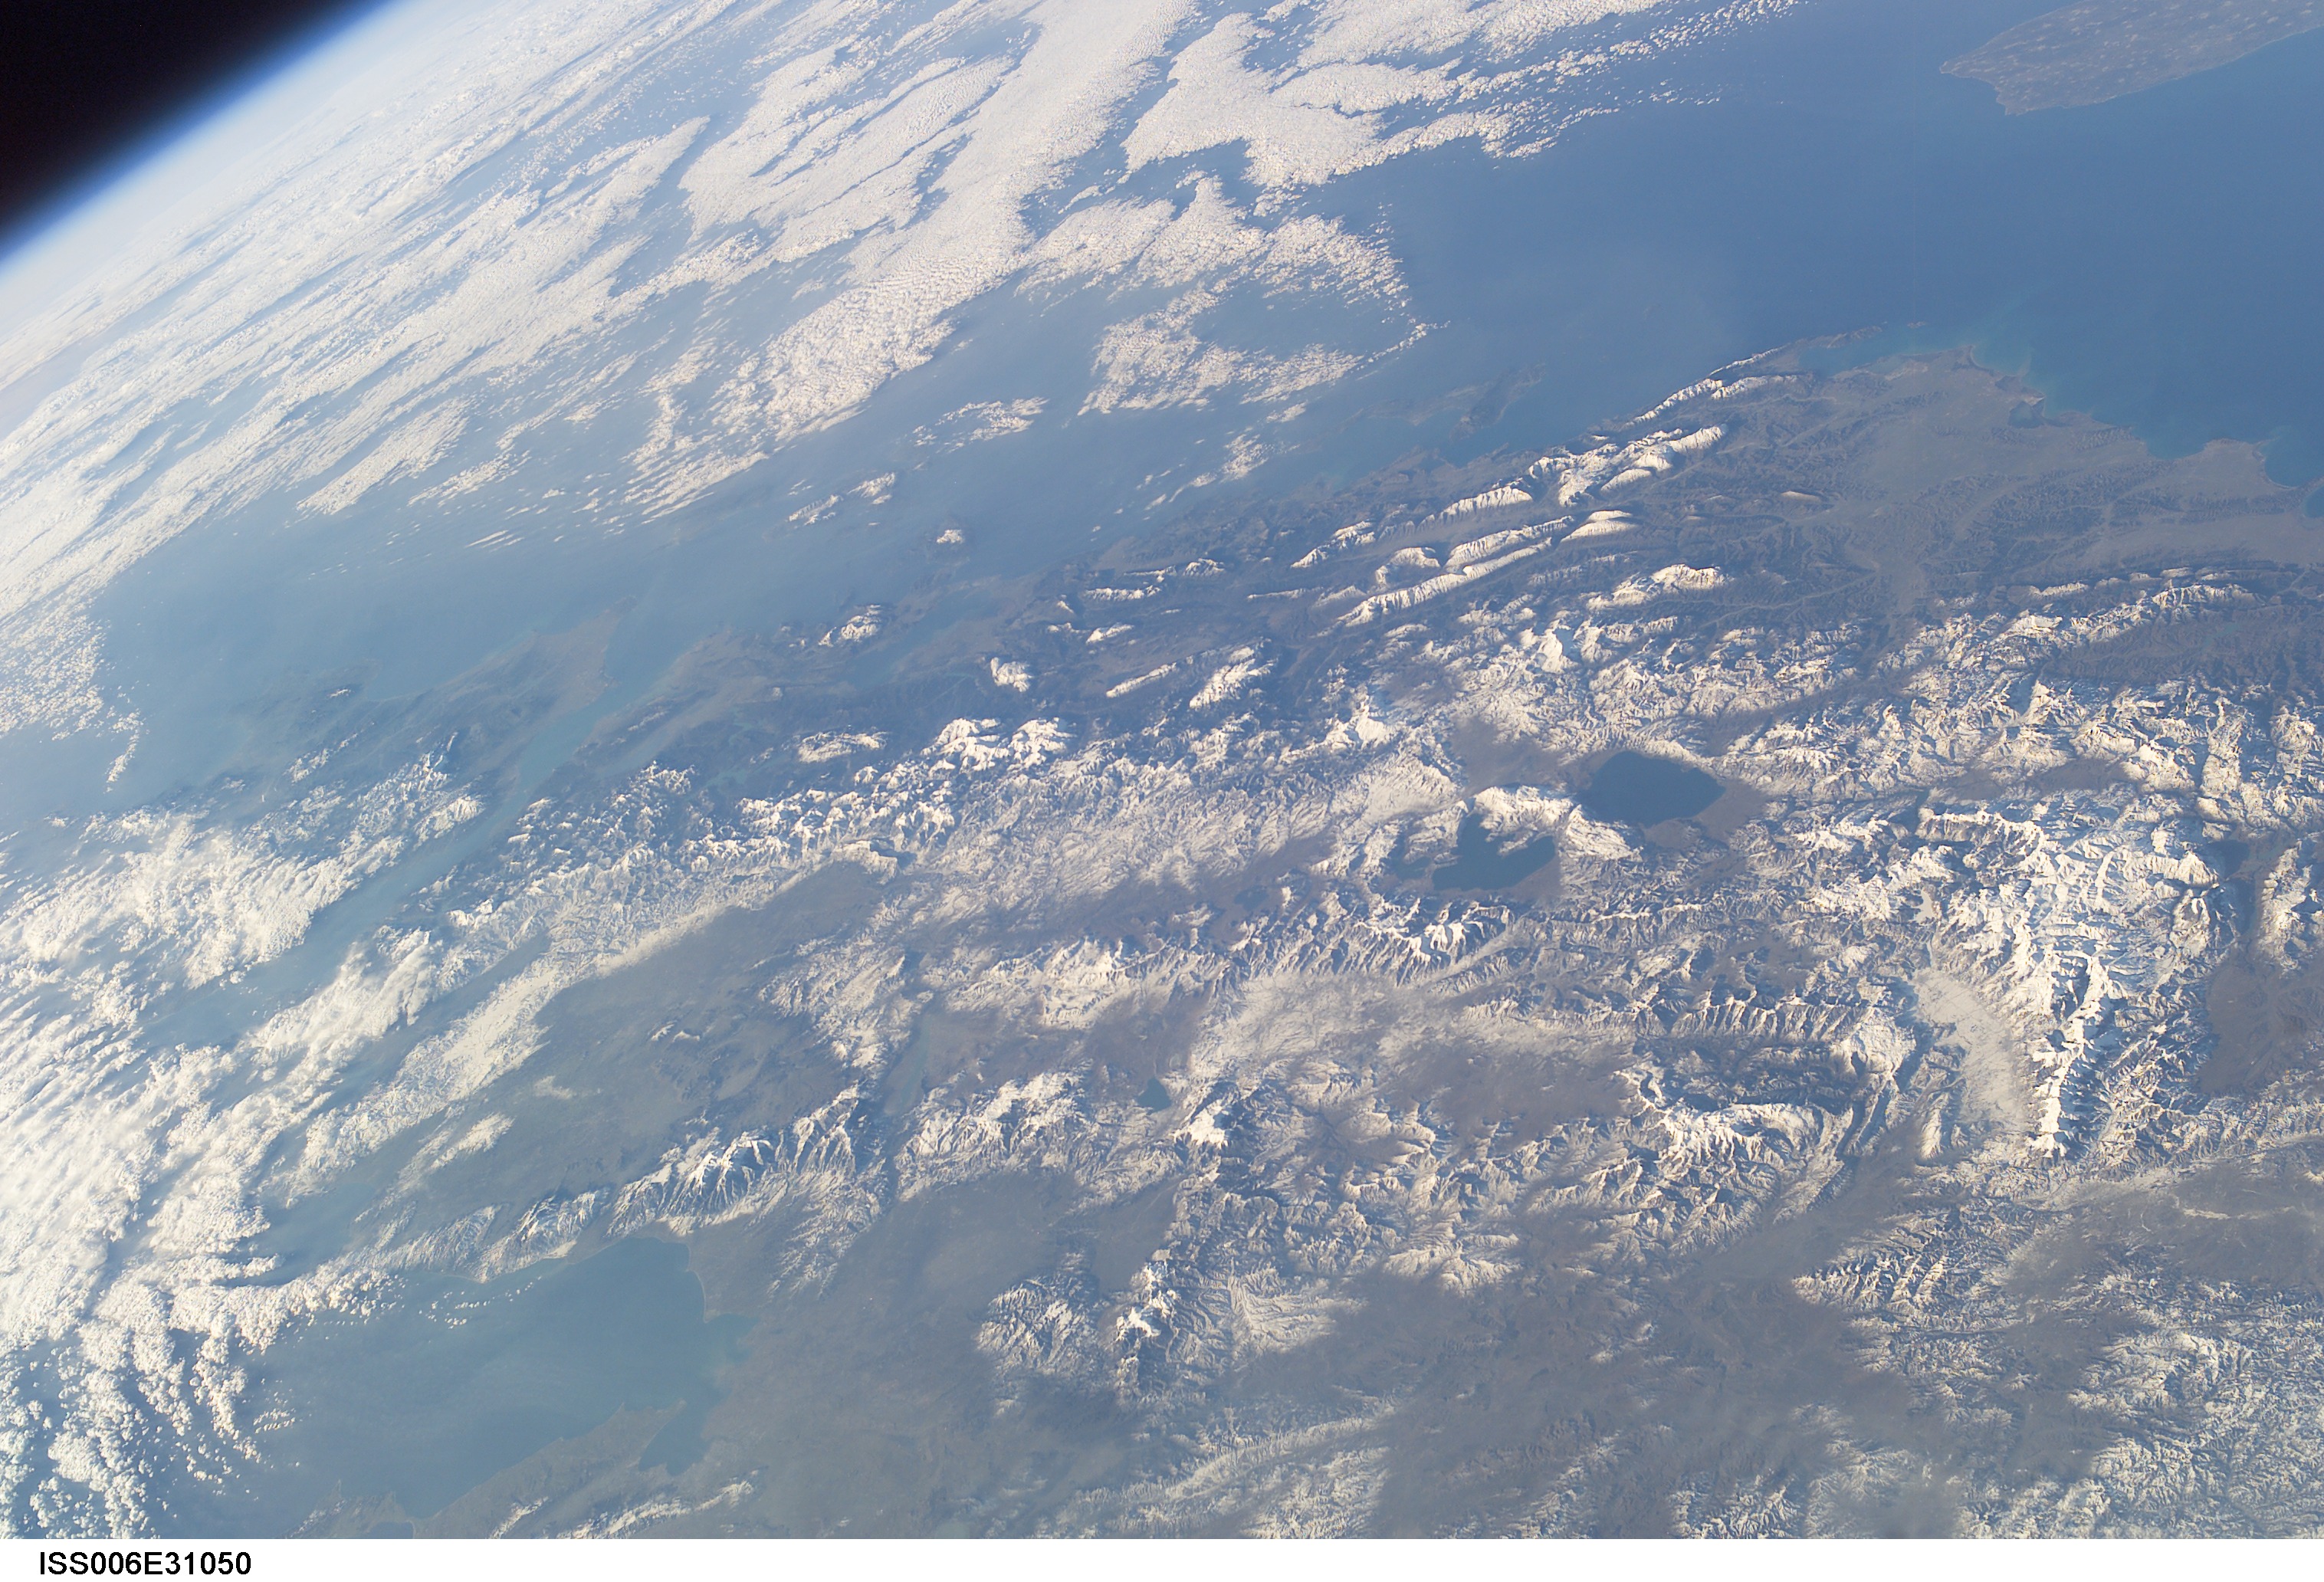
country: GREECE
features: PAN-WESTERN GREECE, IONIAN COAST
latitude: 40.5
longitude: 21.0
